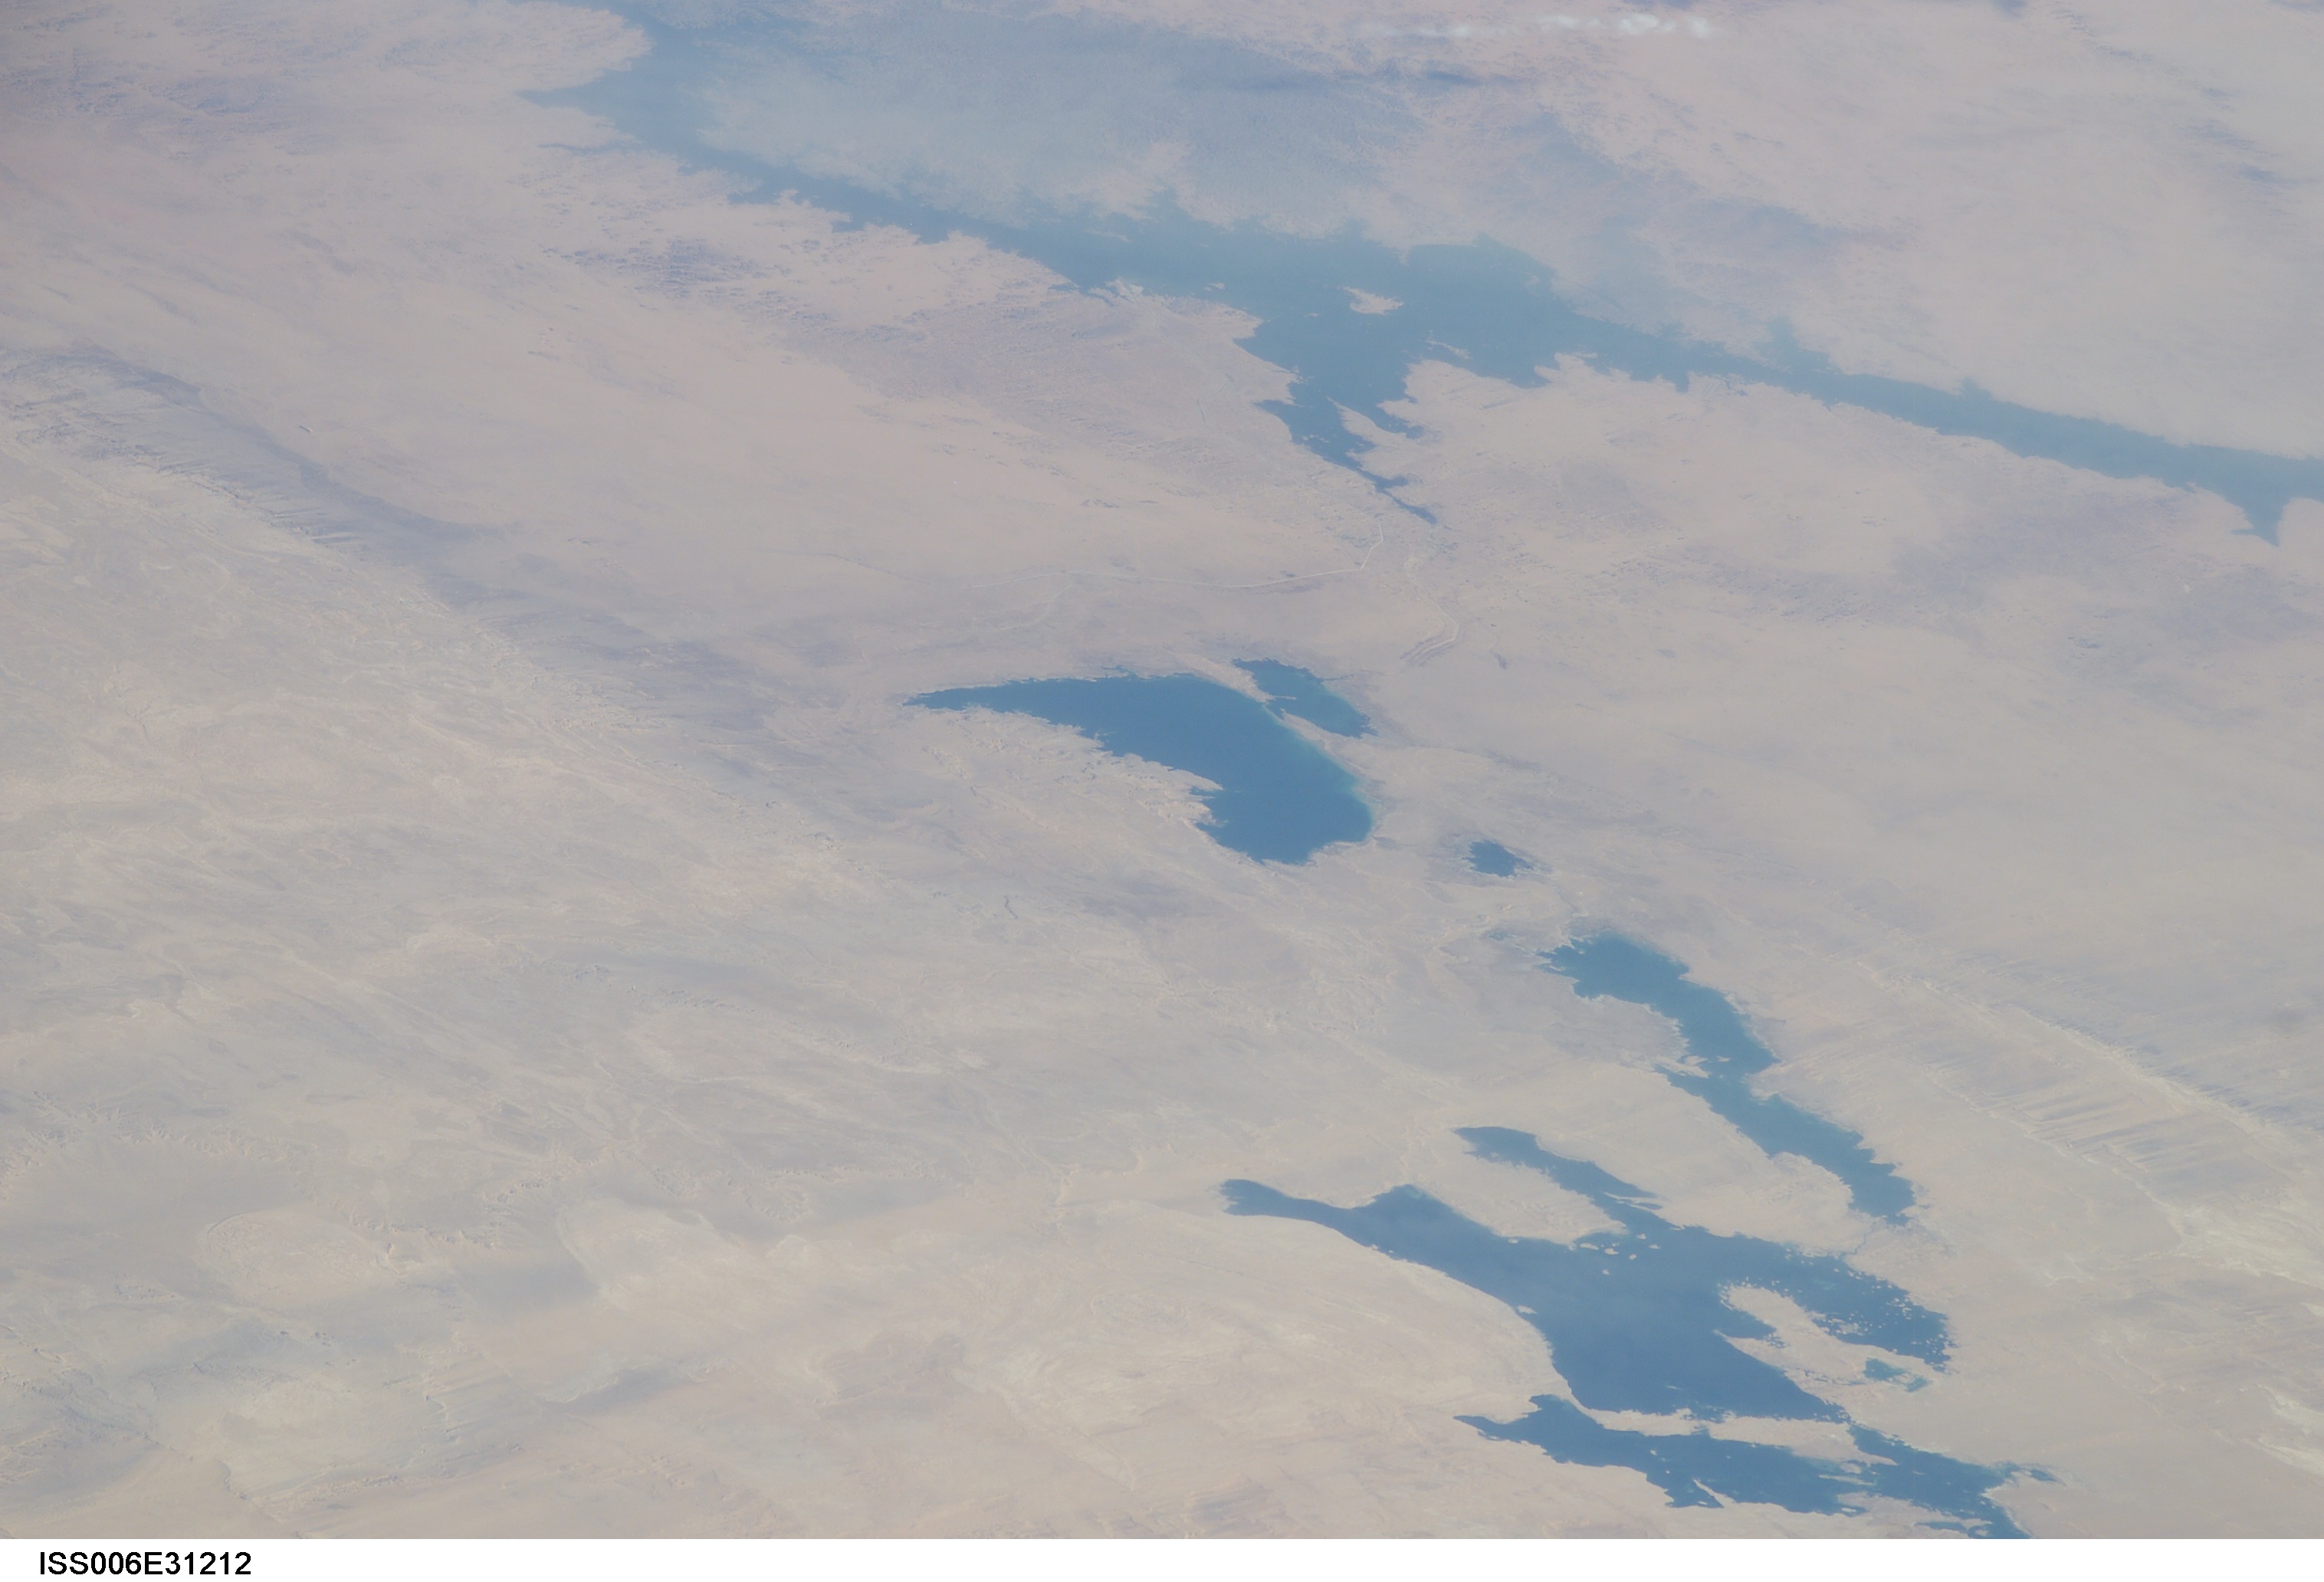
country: EGYPT
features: TOSHKA LAKES, NILE RIVER
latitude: 23.0
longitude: 31.5
